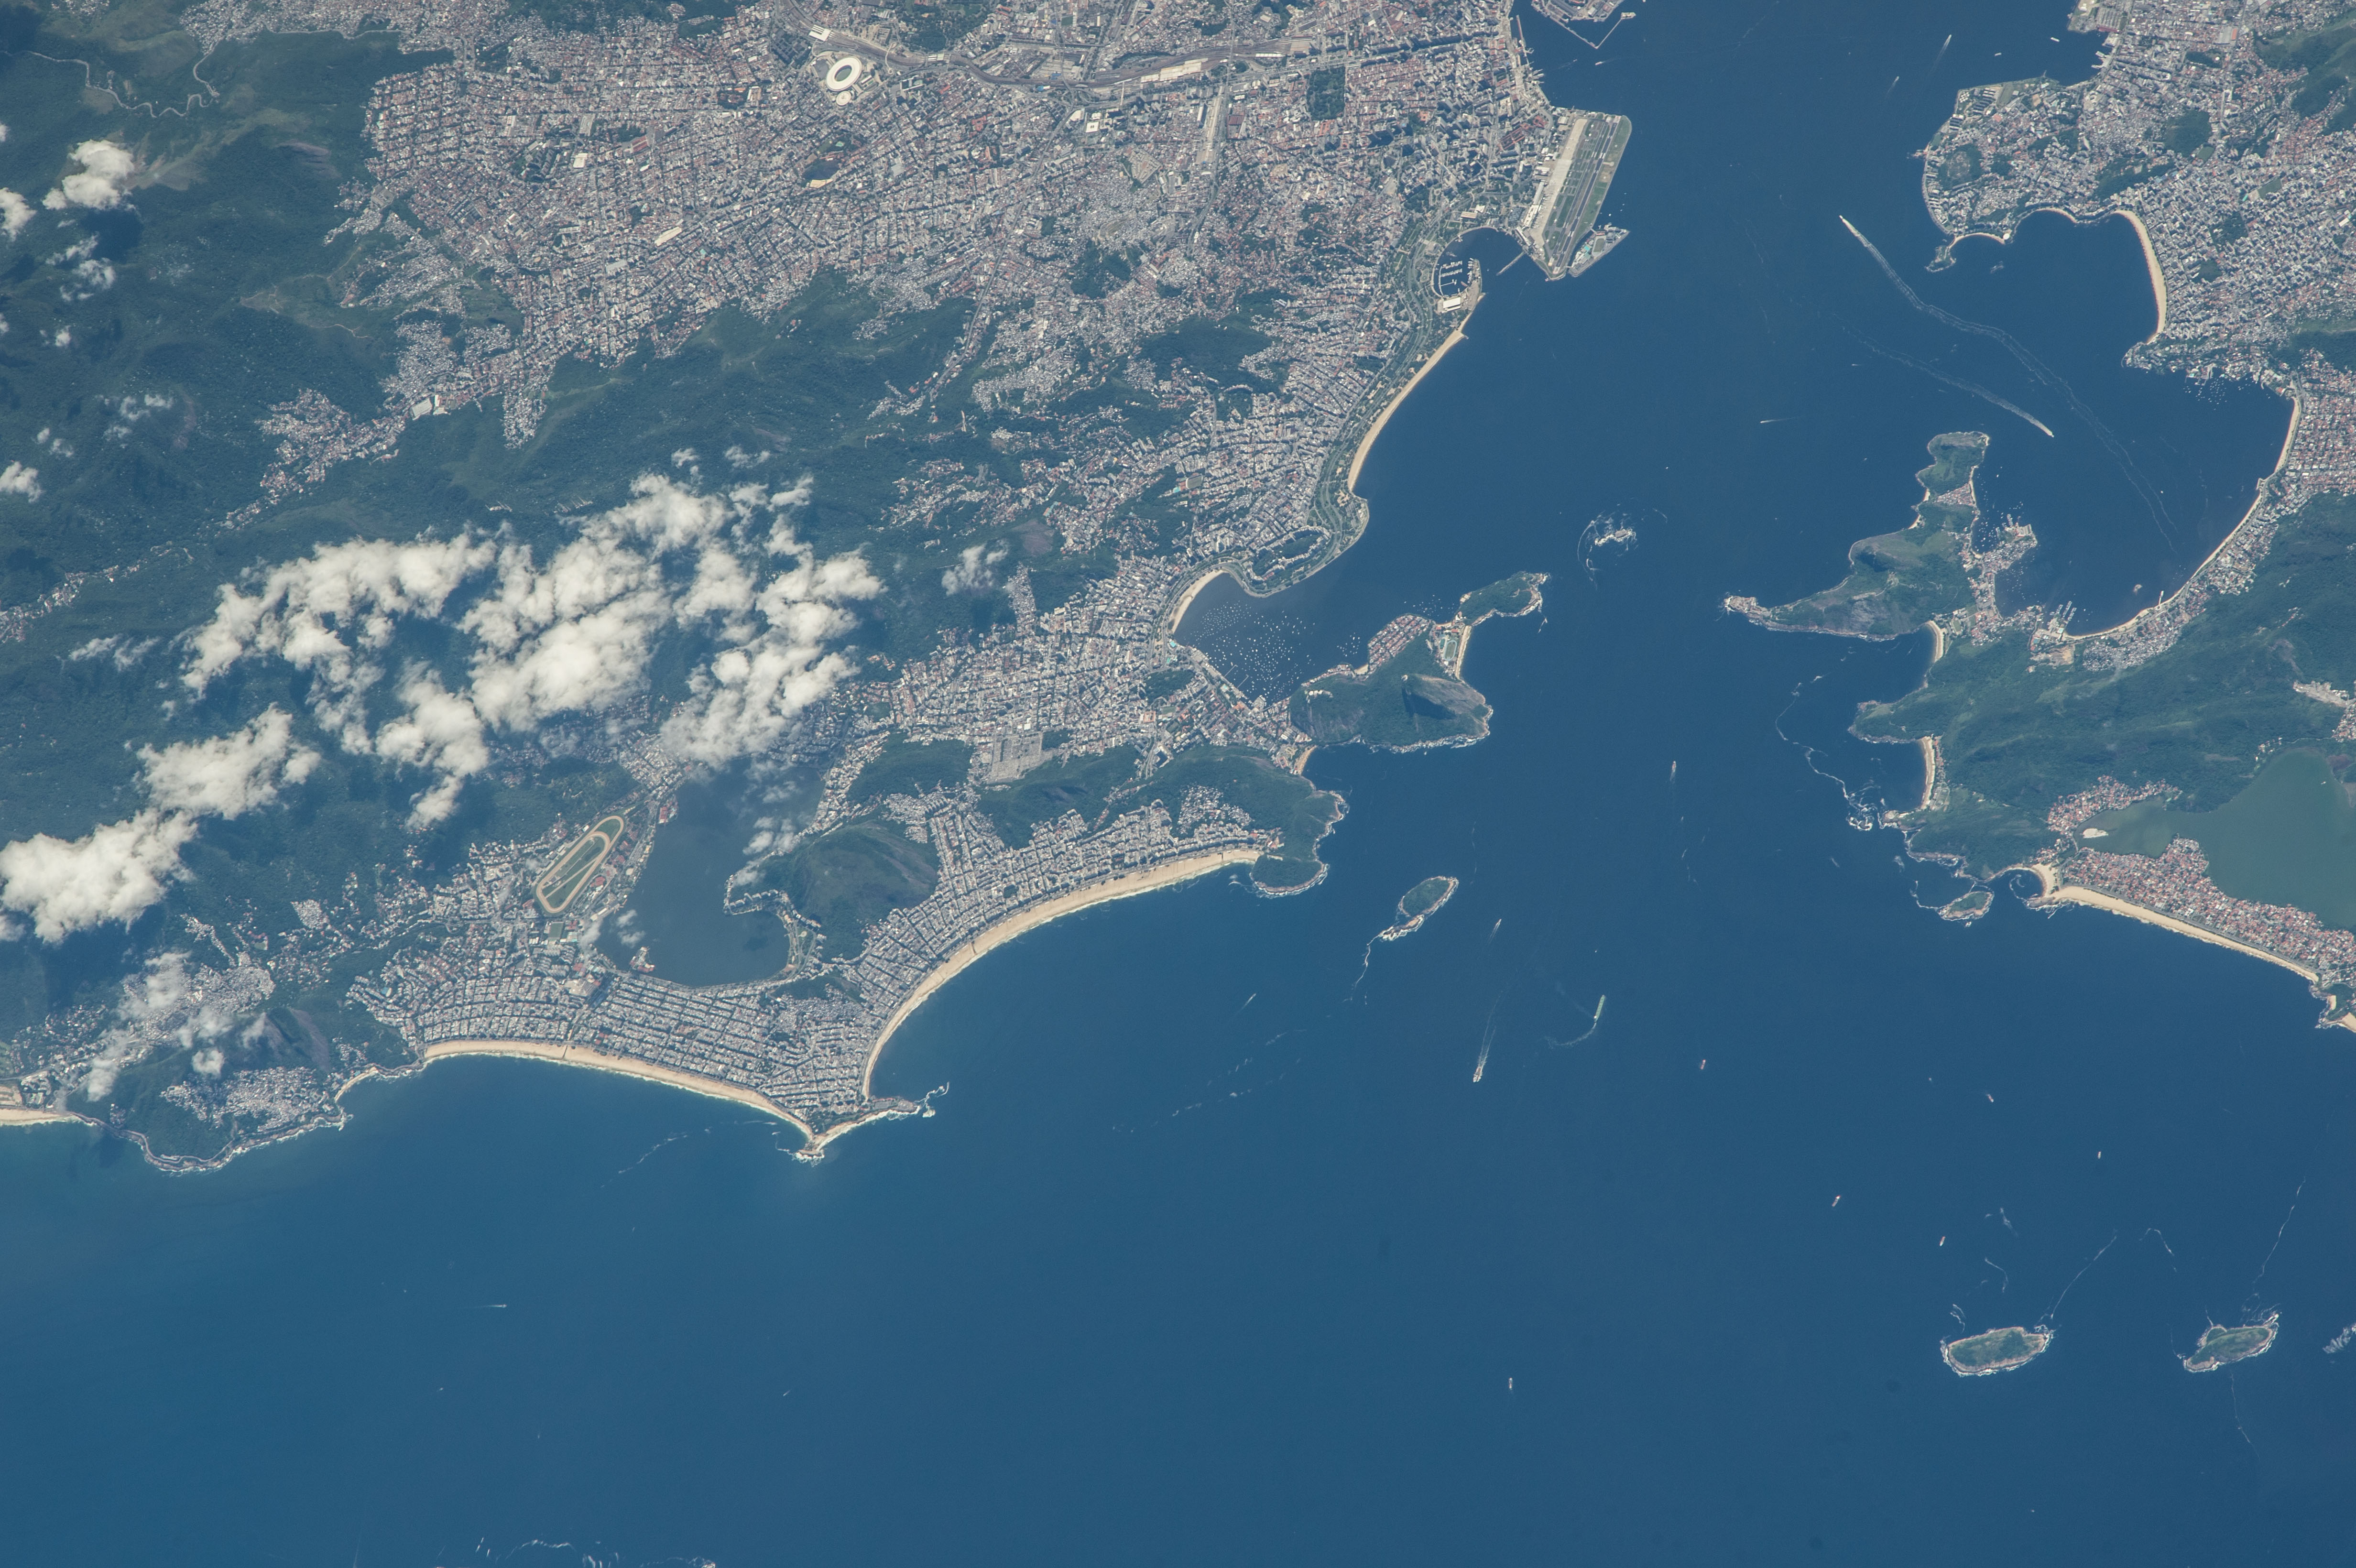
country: BRAZIL
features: NITEROI, RIO DE JANEIRO, BRIDGE, AIRPORTS, URBAN AREAS, ISLANDS, HILLS
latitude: -22.9
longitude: -43.1
